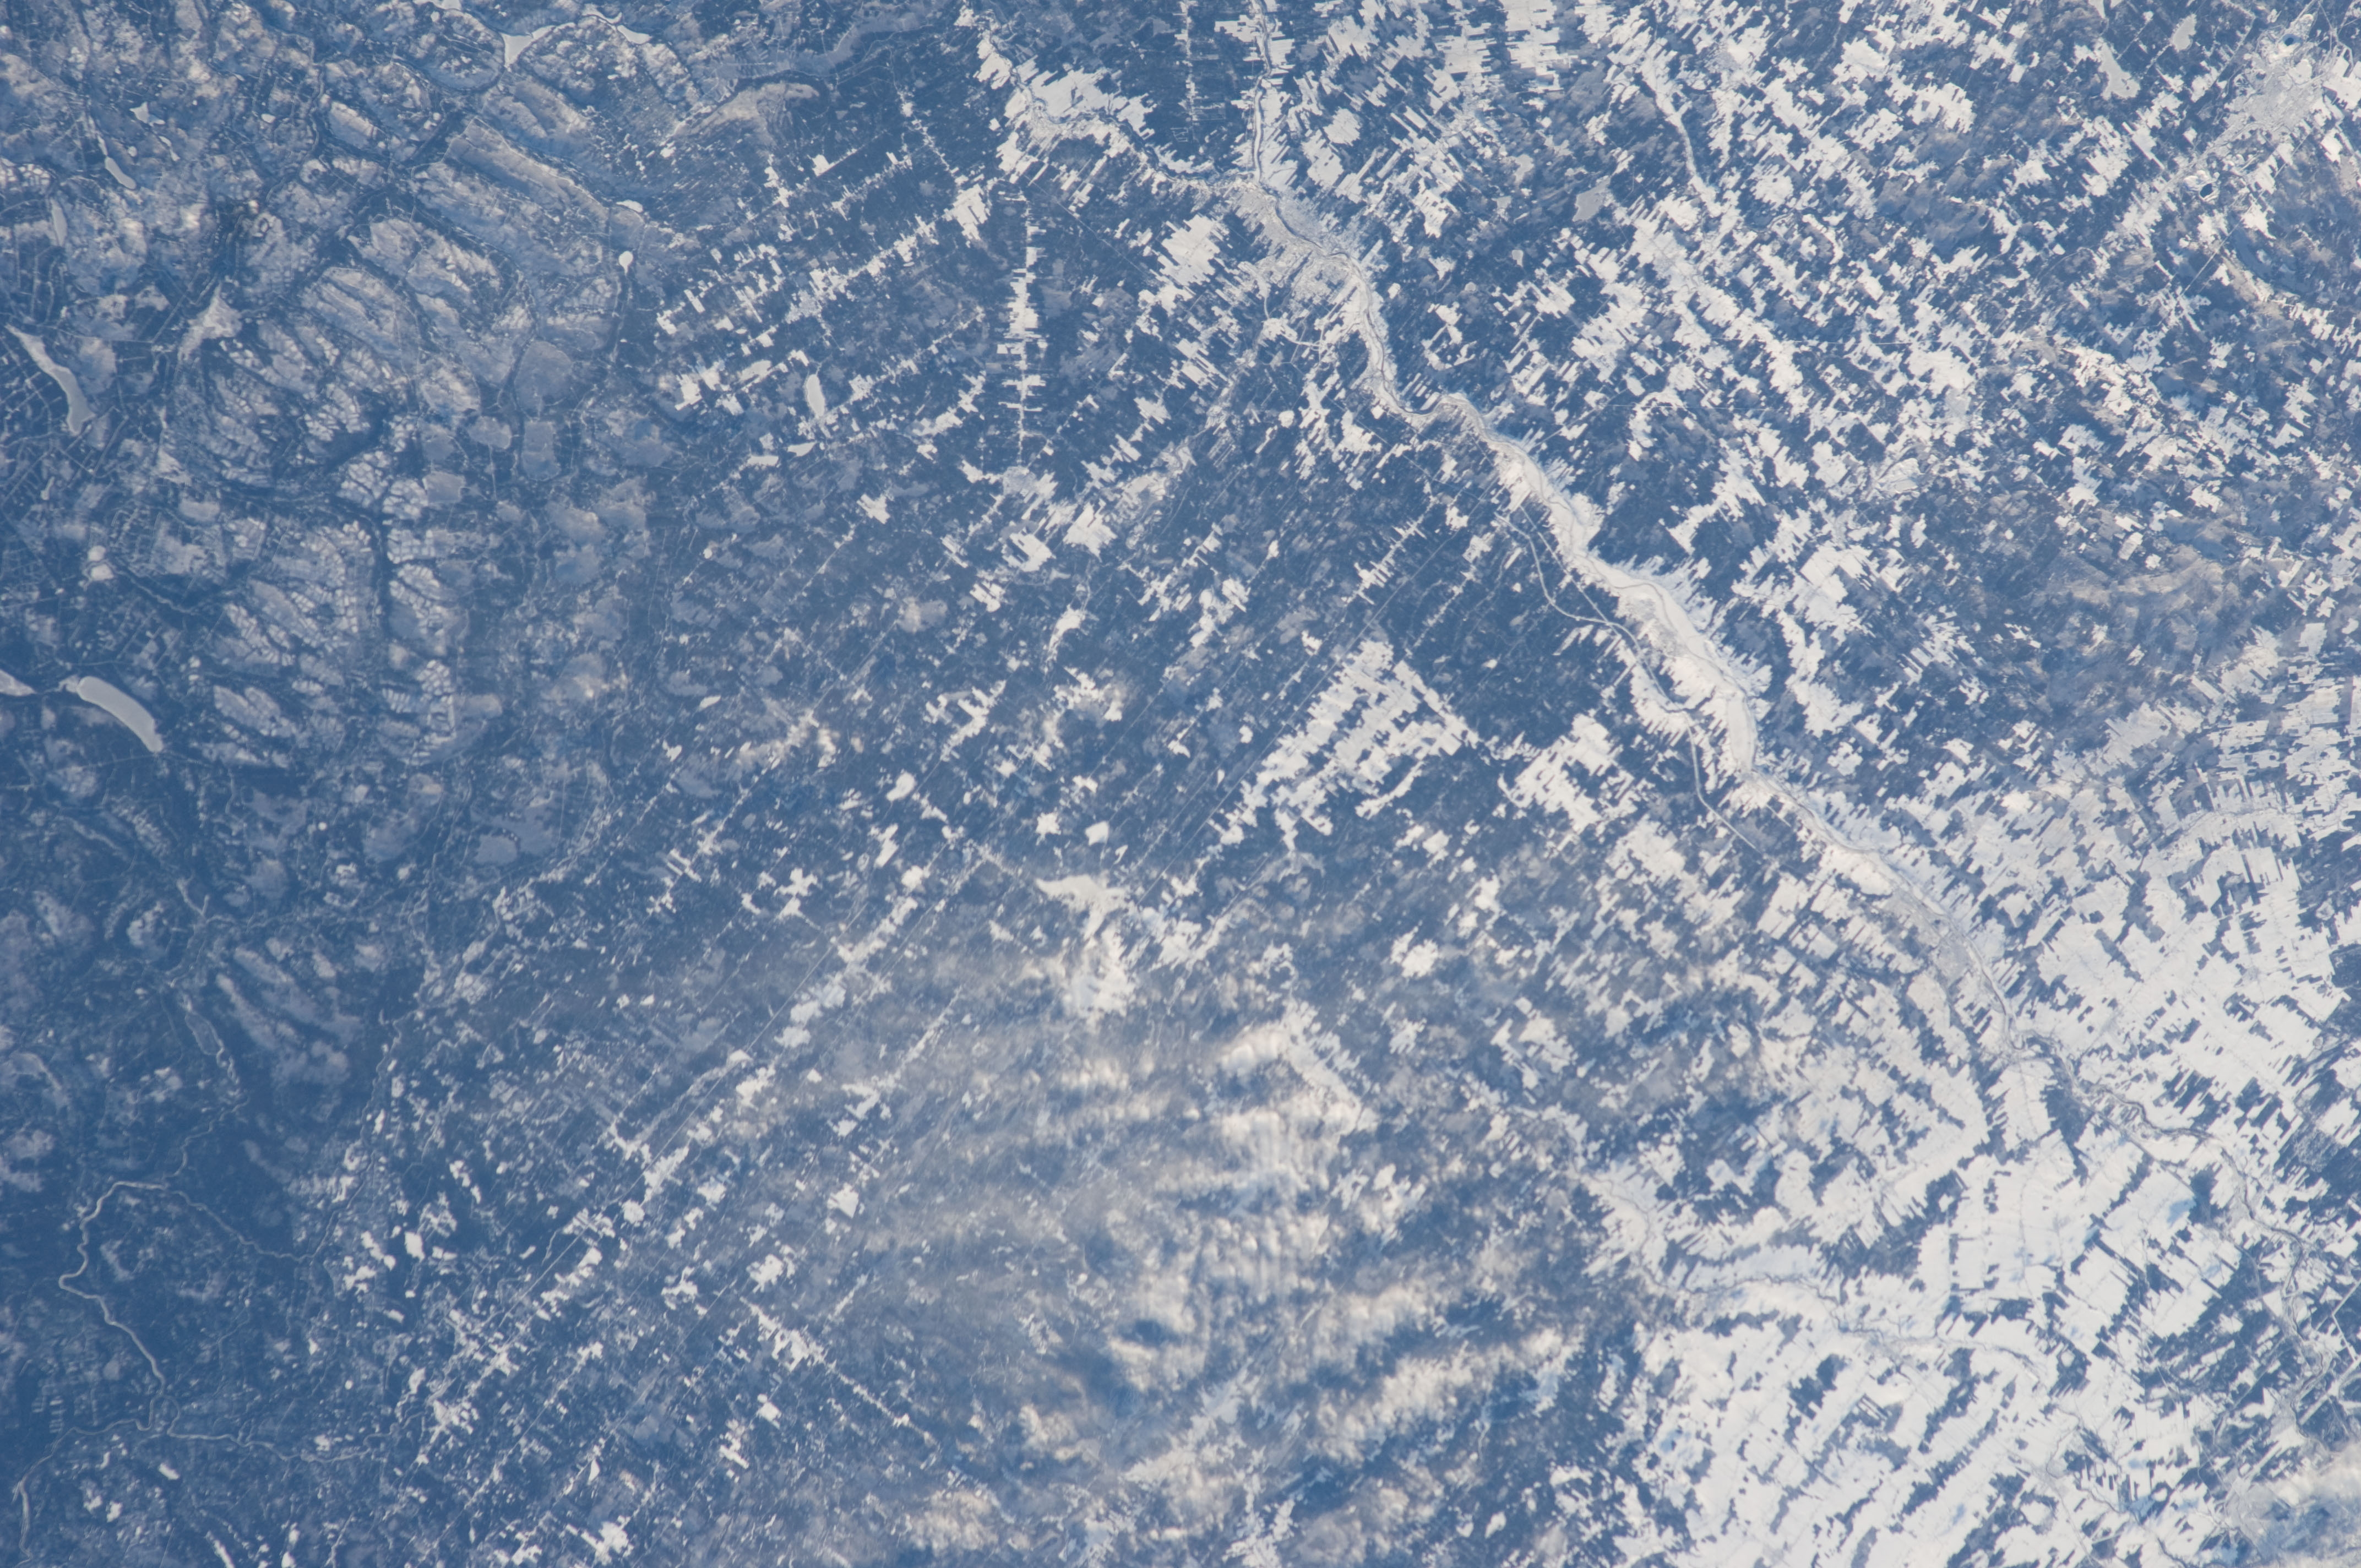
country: CANADA-Q
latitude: 46.4
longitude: -70.5
